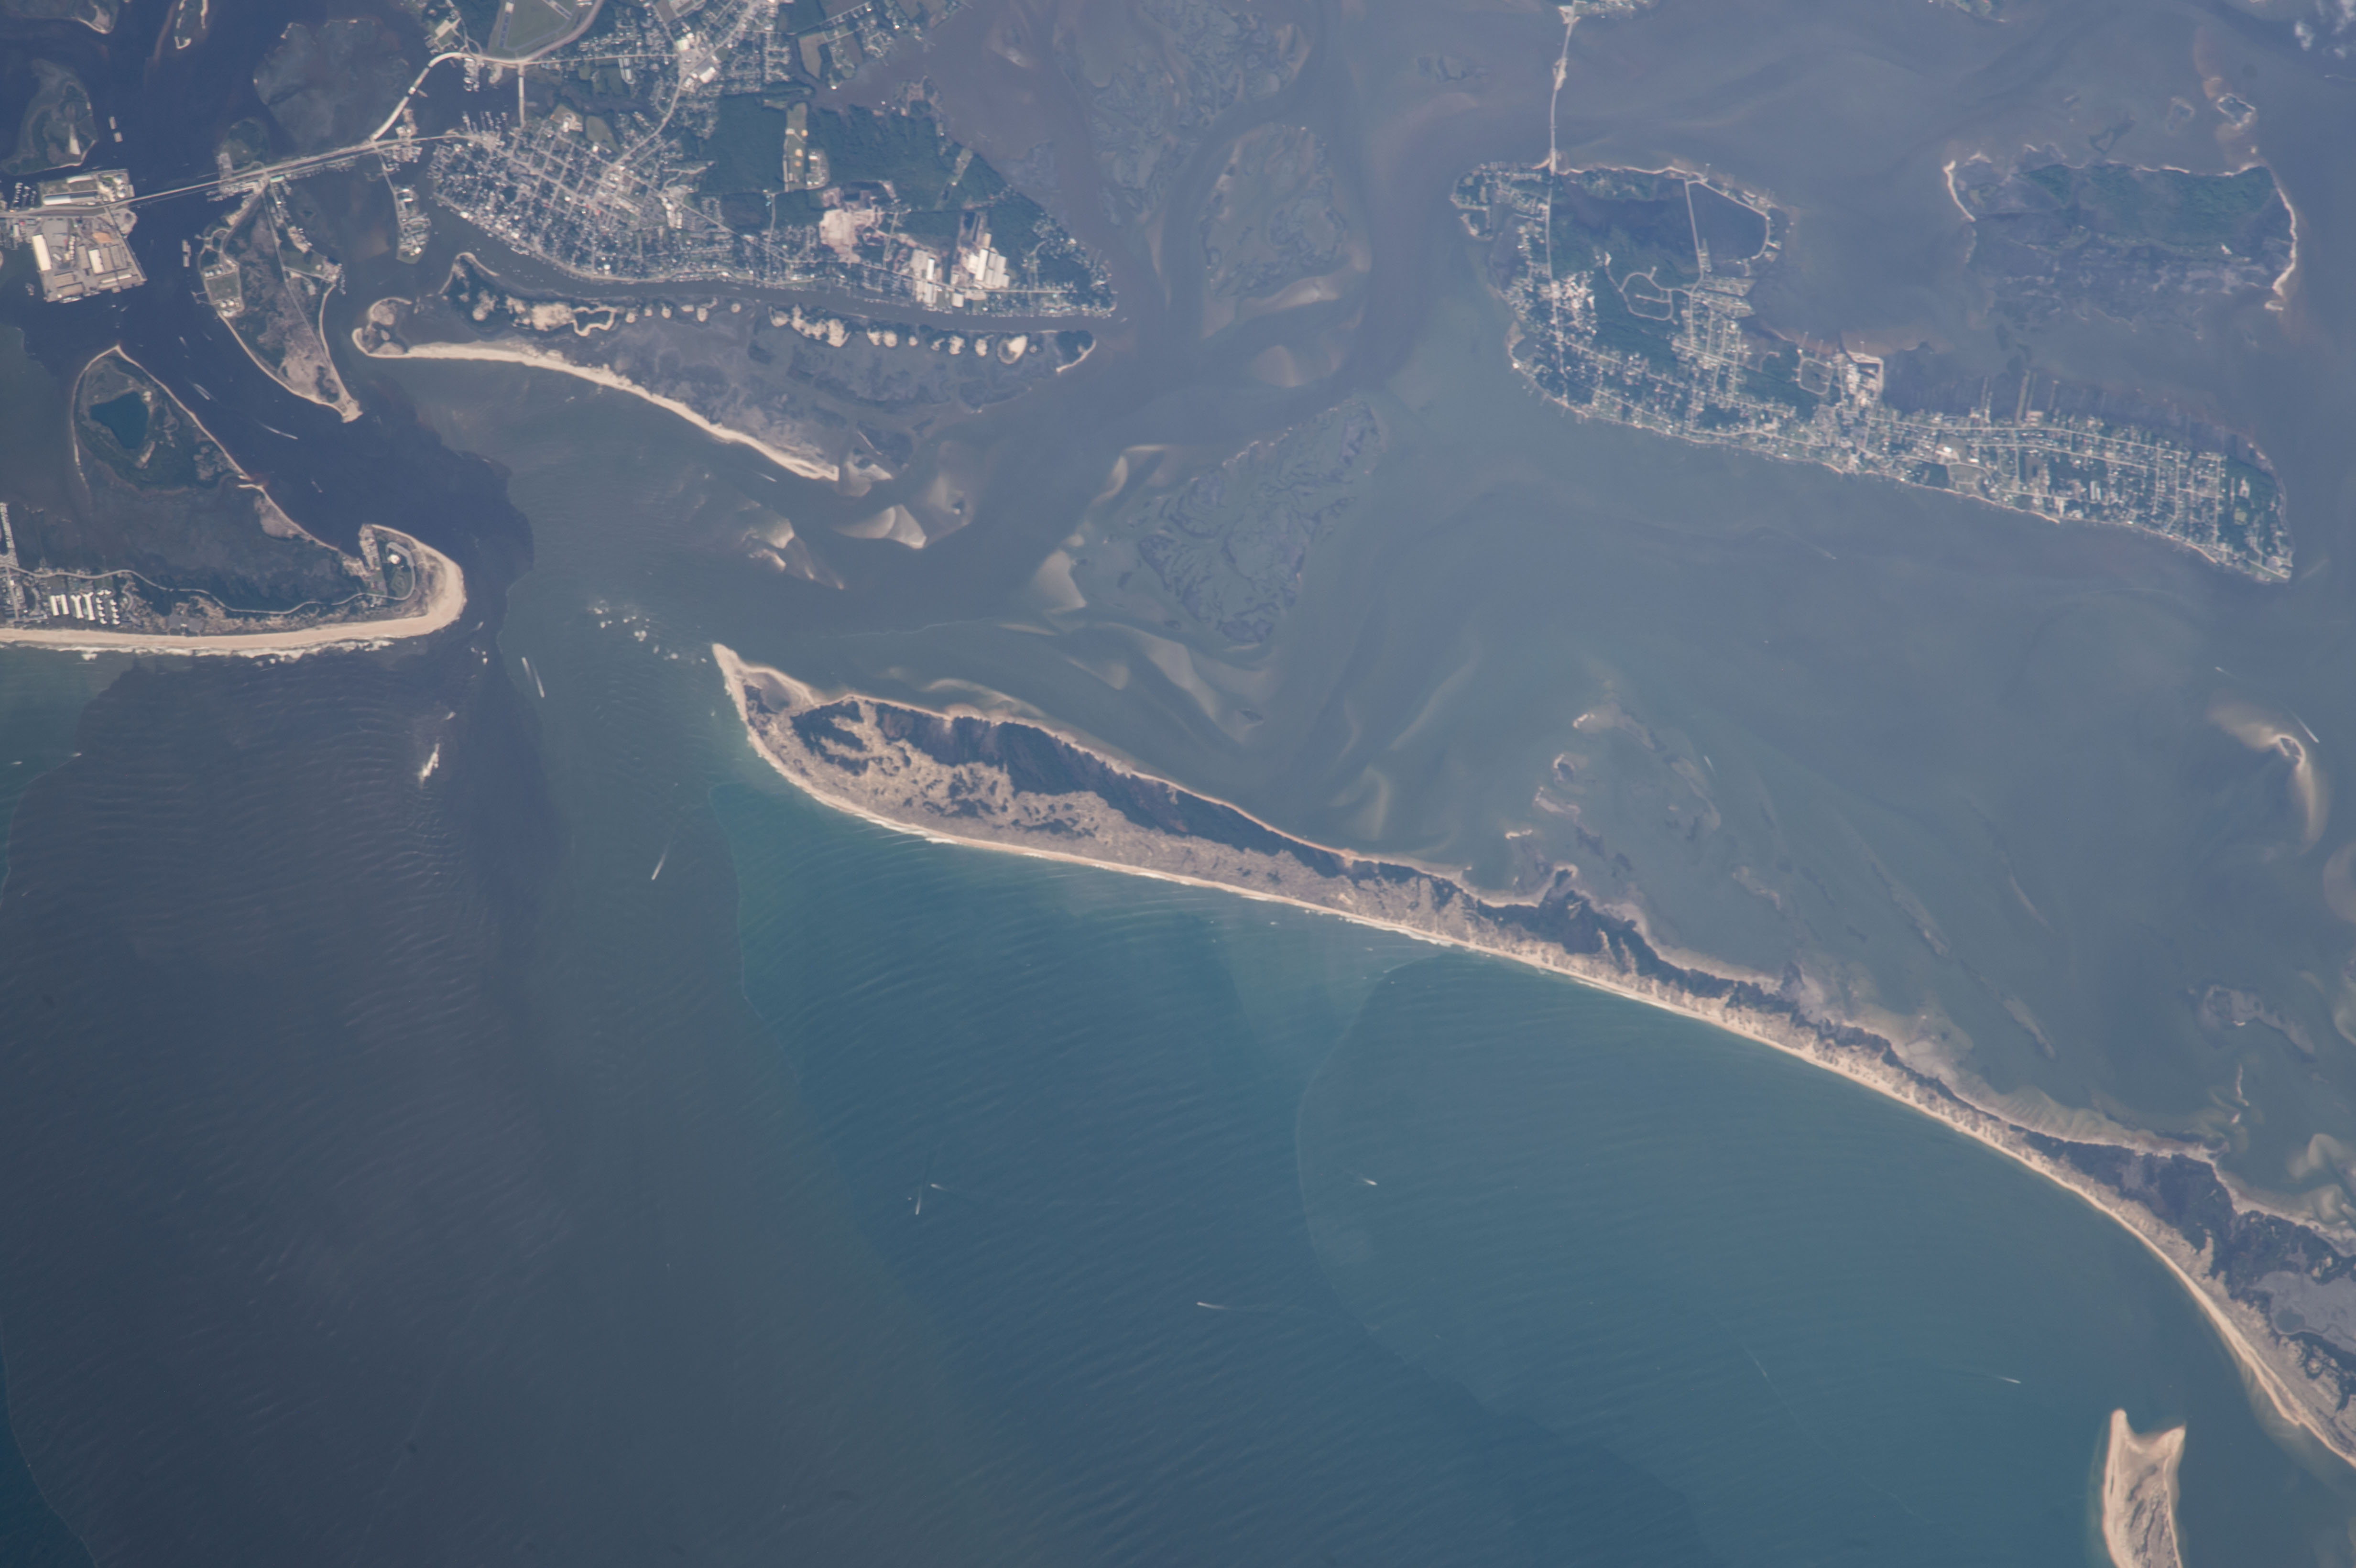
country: USA-NORTH CAROLINA
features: BACK SOUND, LOOKOUT BIGHT, NORTH R., ATLANTIC BEACH
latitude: 34.7
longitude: -76.6
